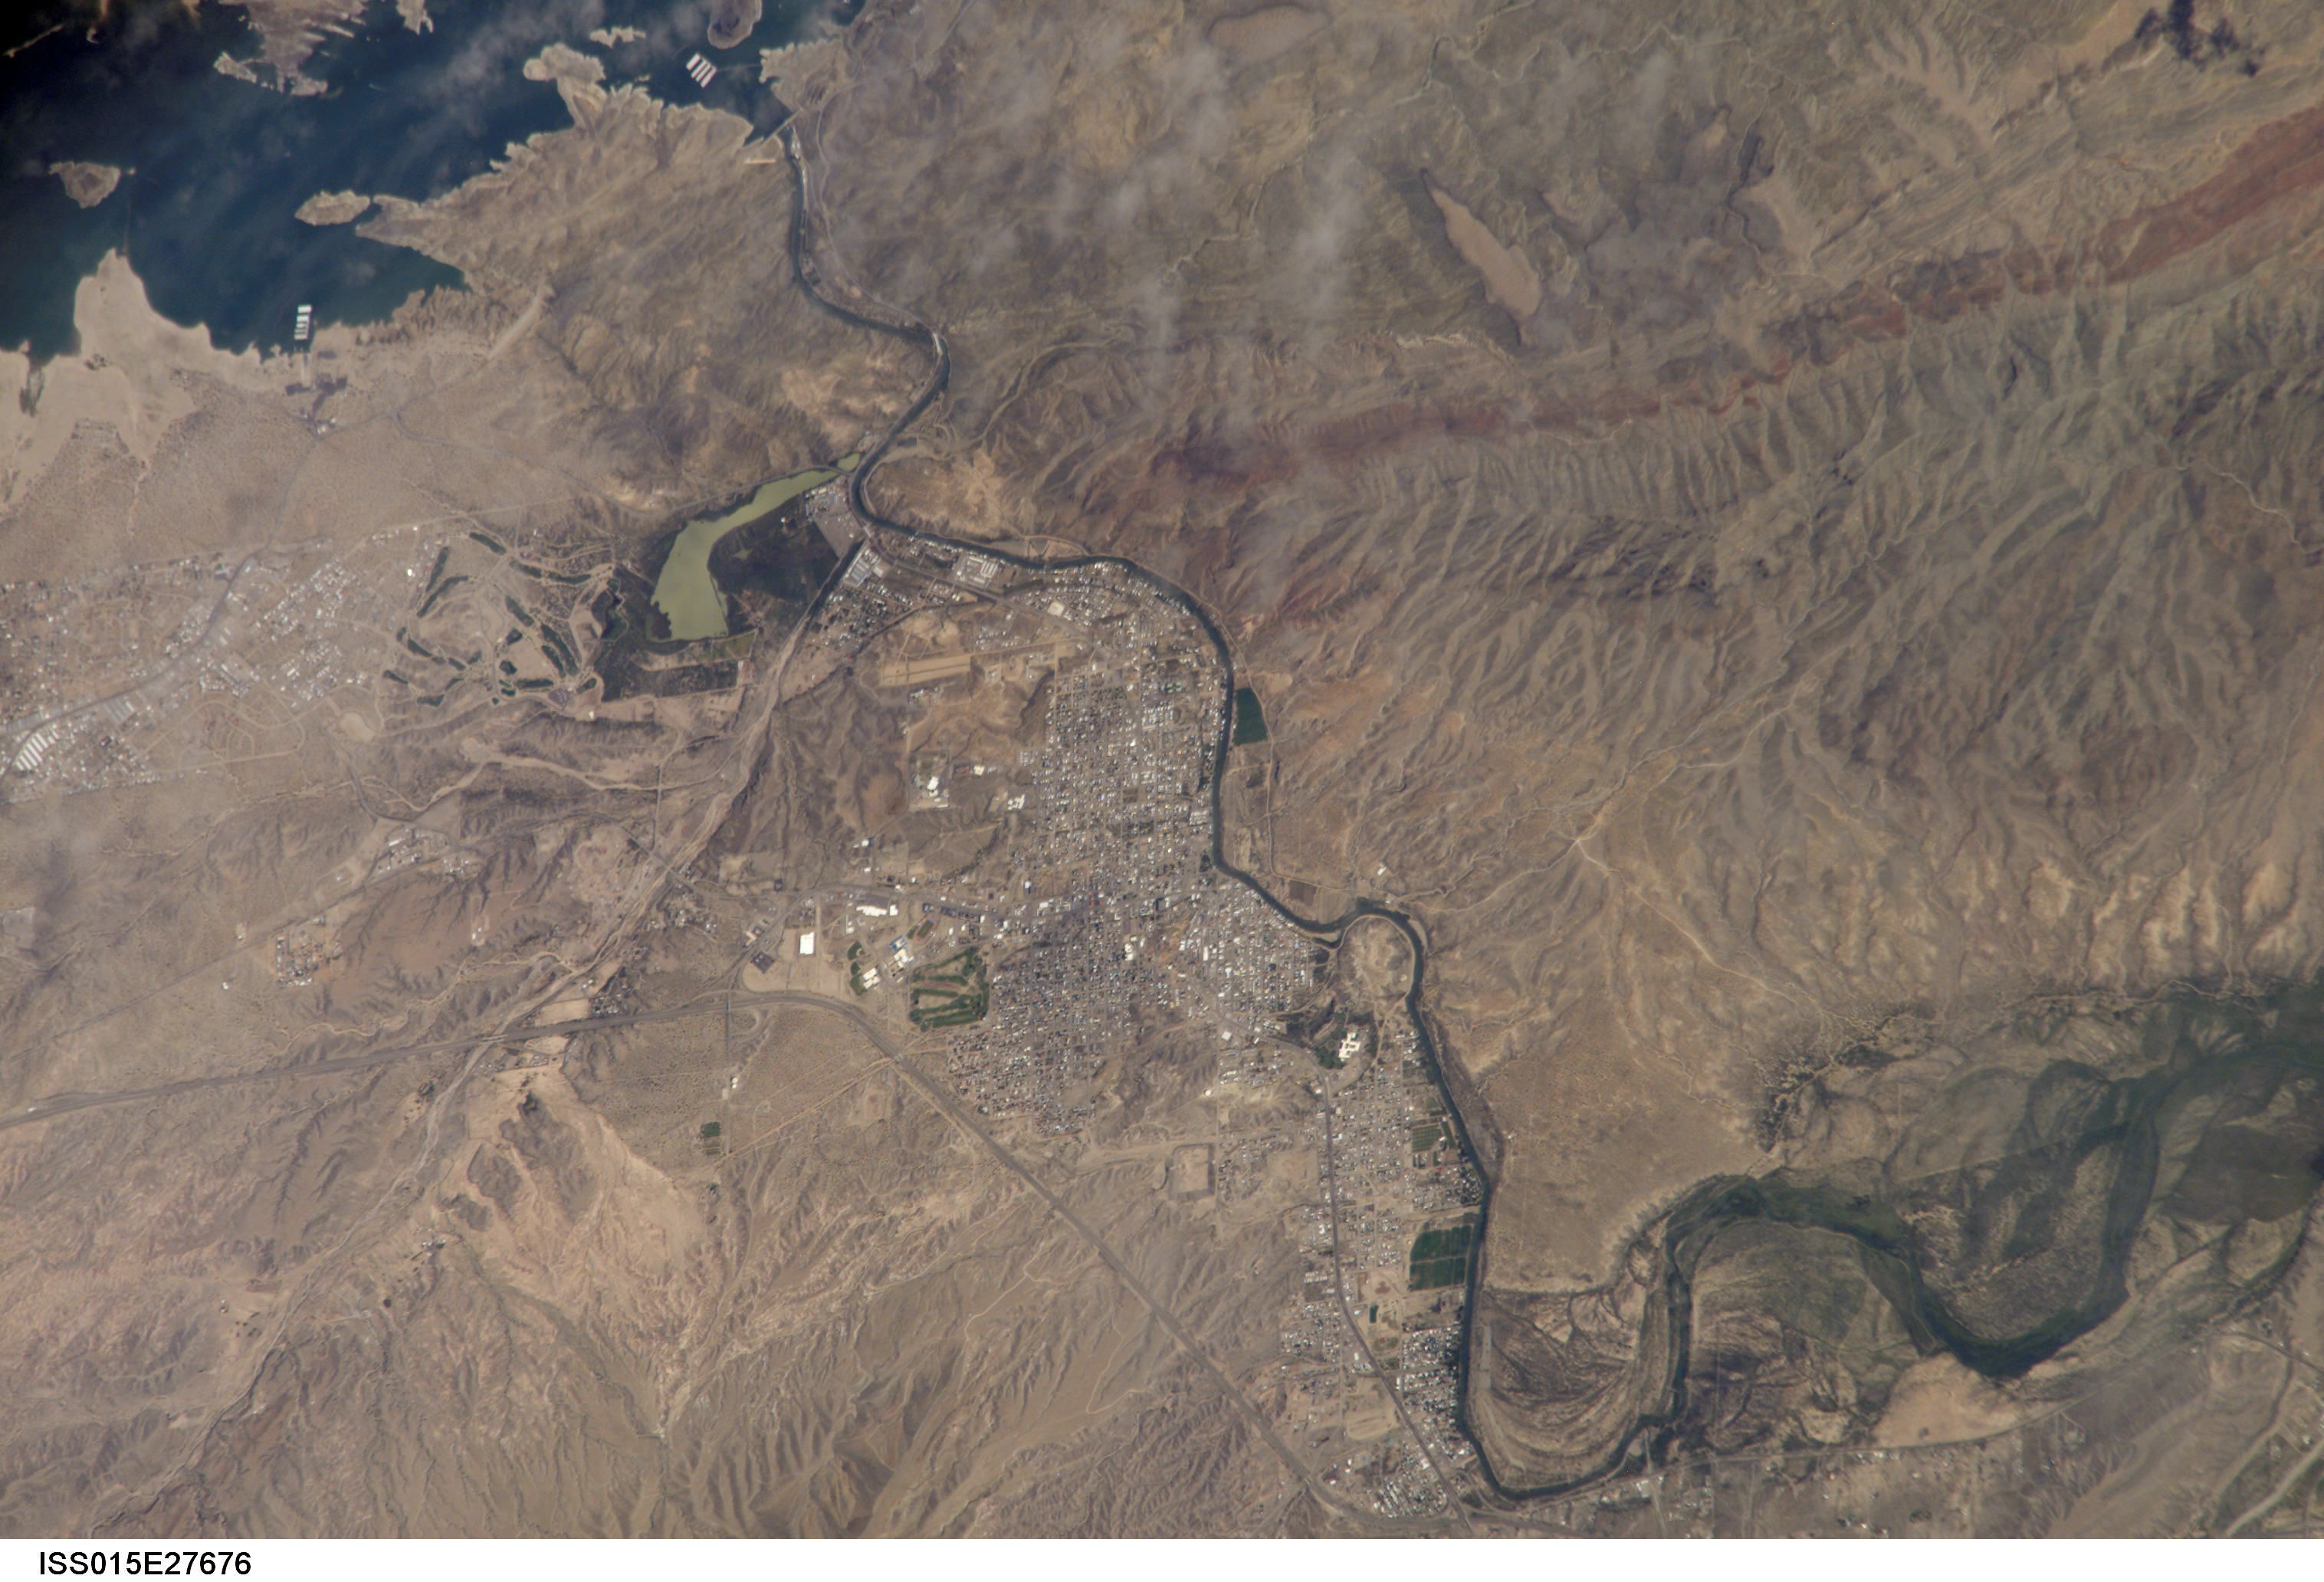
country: USA-NEW MEXICO
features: TRUTH OR CONSEQUENCES, R., RES.
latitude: 33.1
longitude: -107.2
